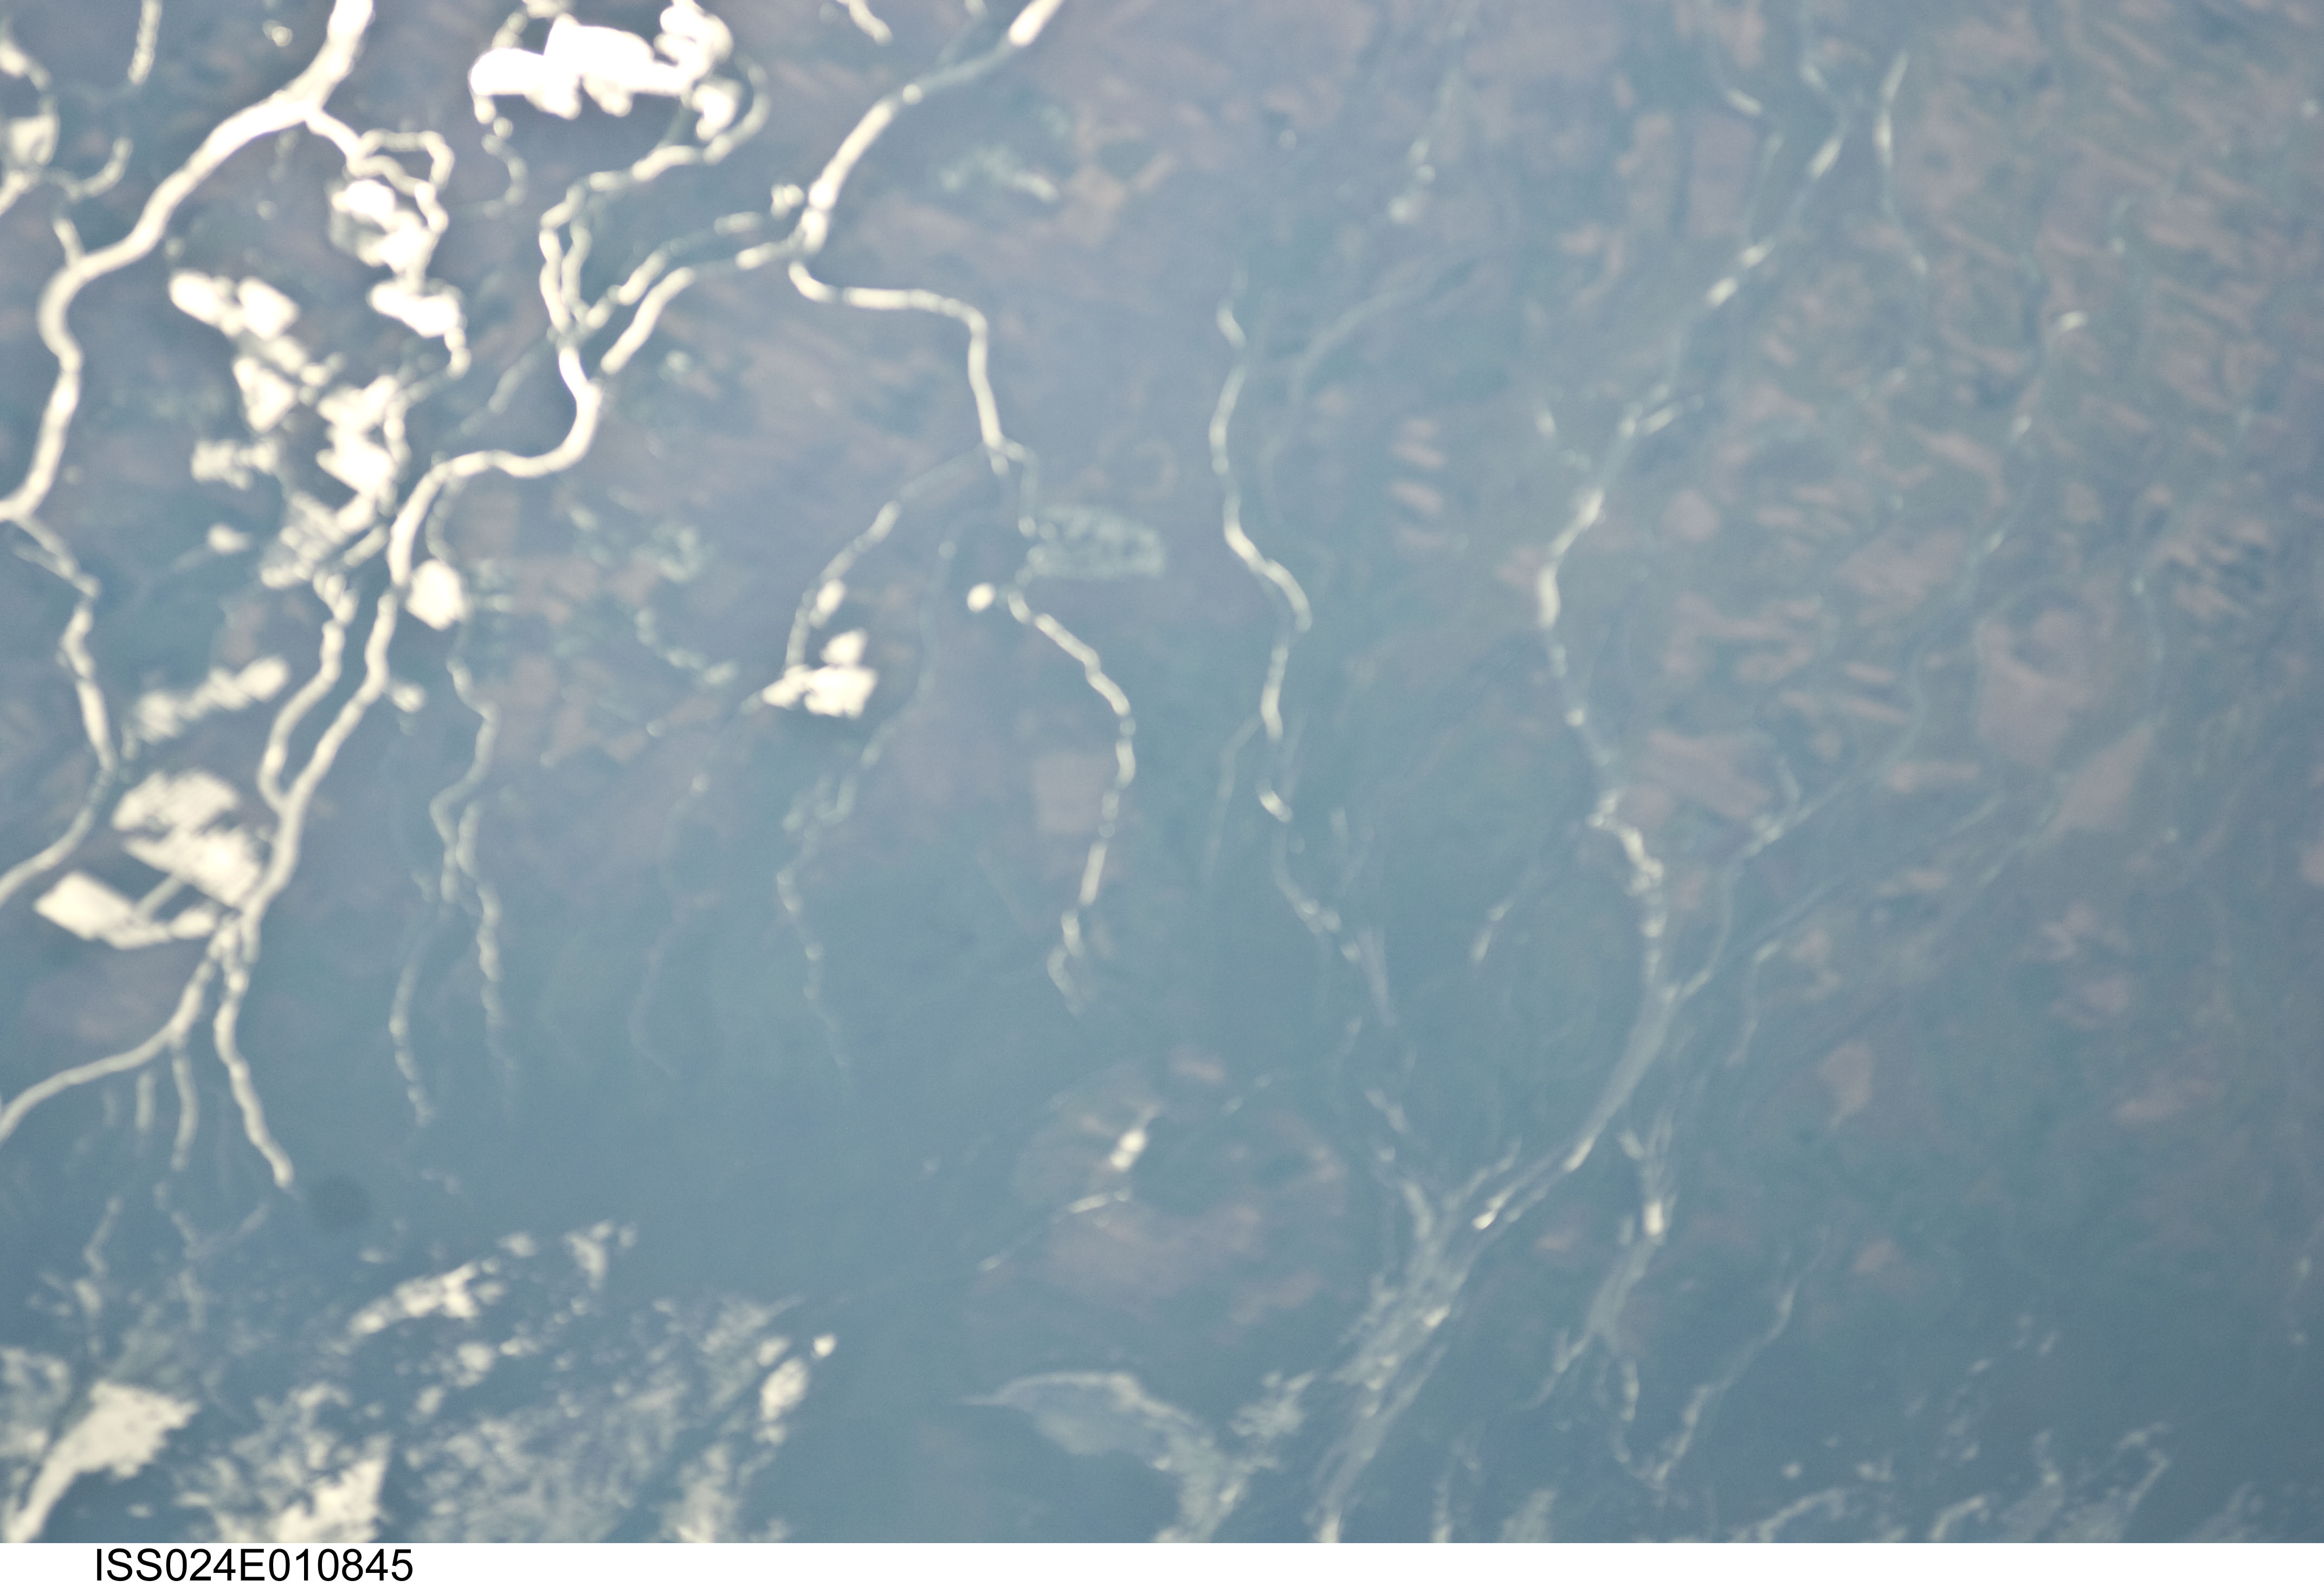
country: RUSSIAN FEDERATION
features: DRAINAGE ON THE VOLGA DELTA, SOFT
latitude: 46.1
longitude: 48.5
